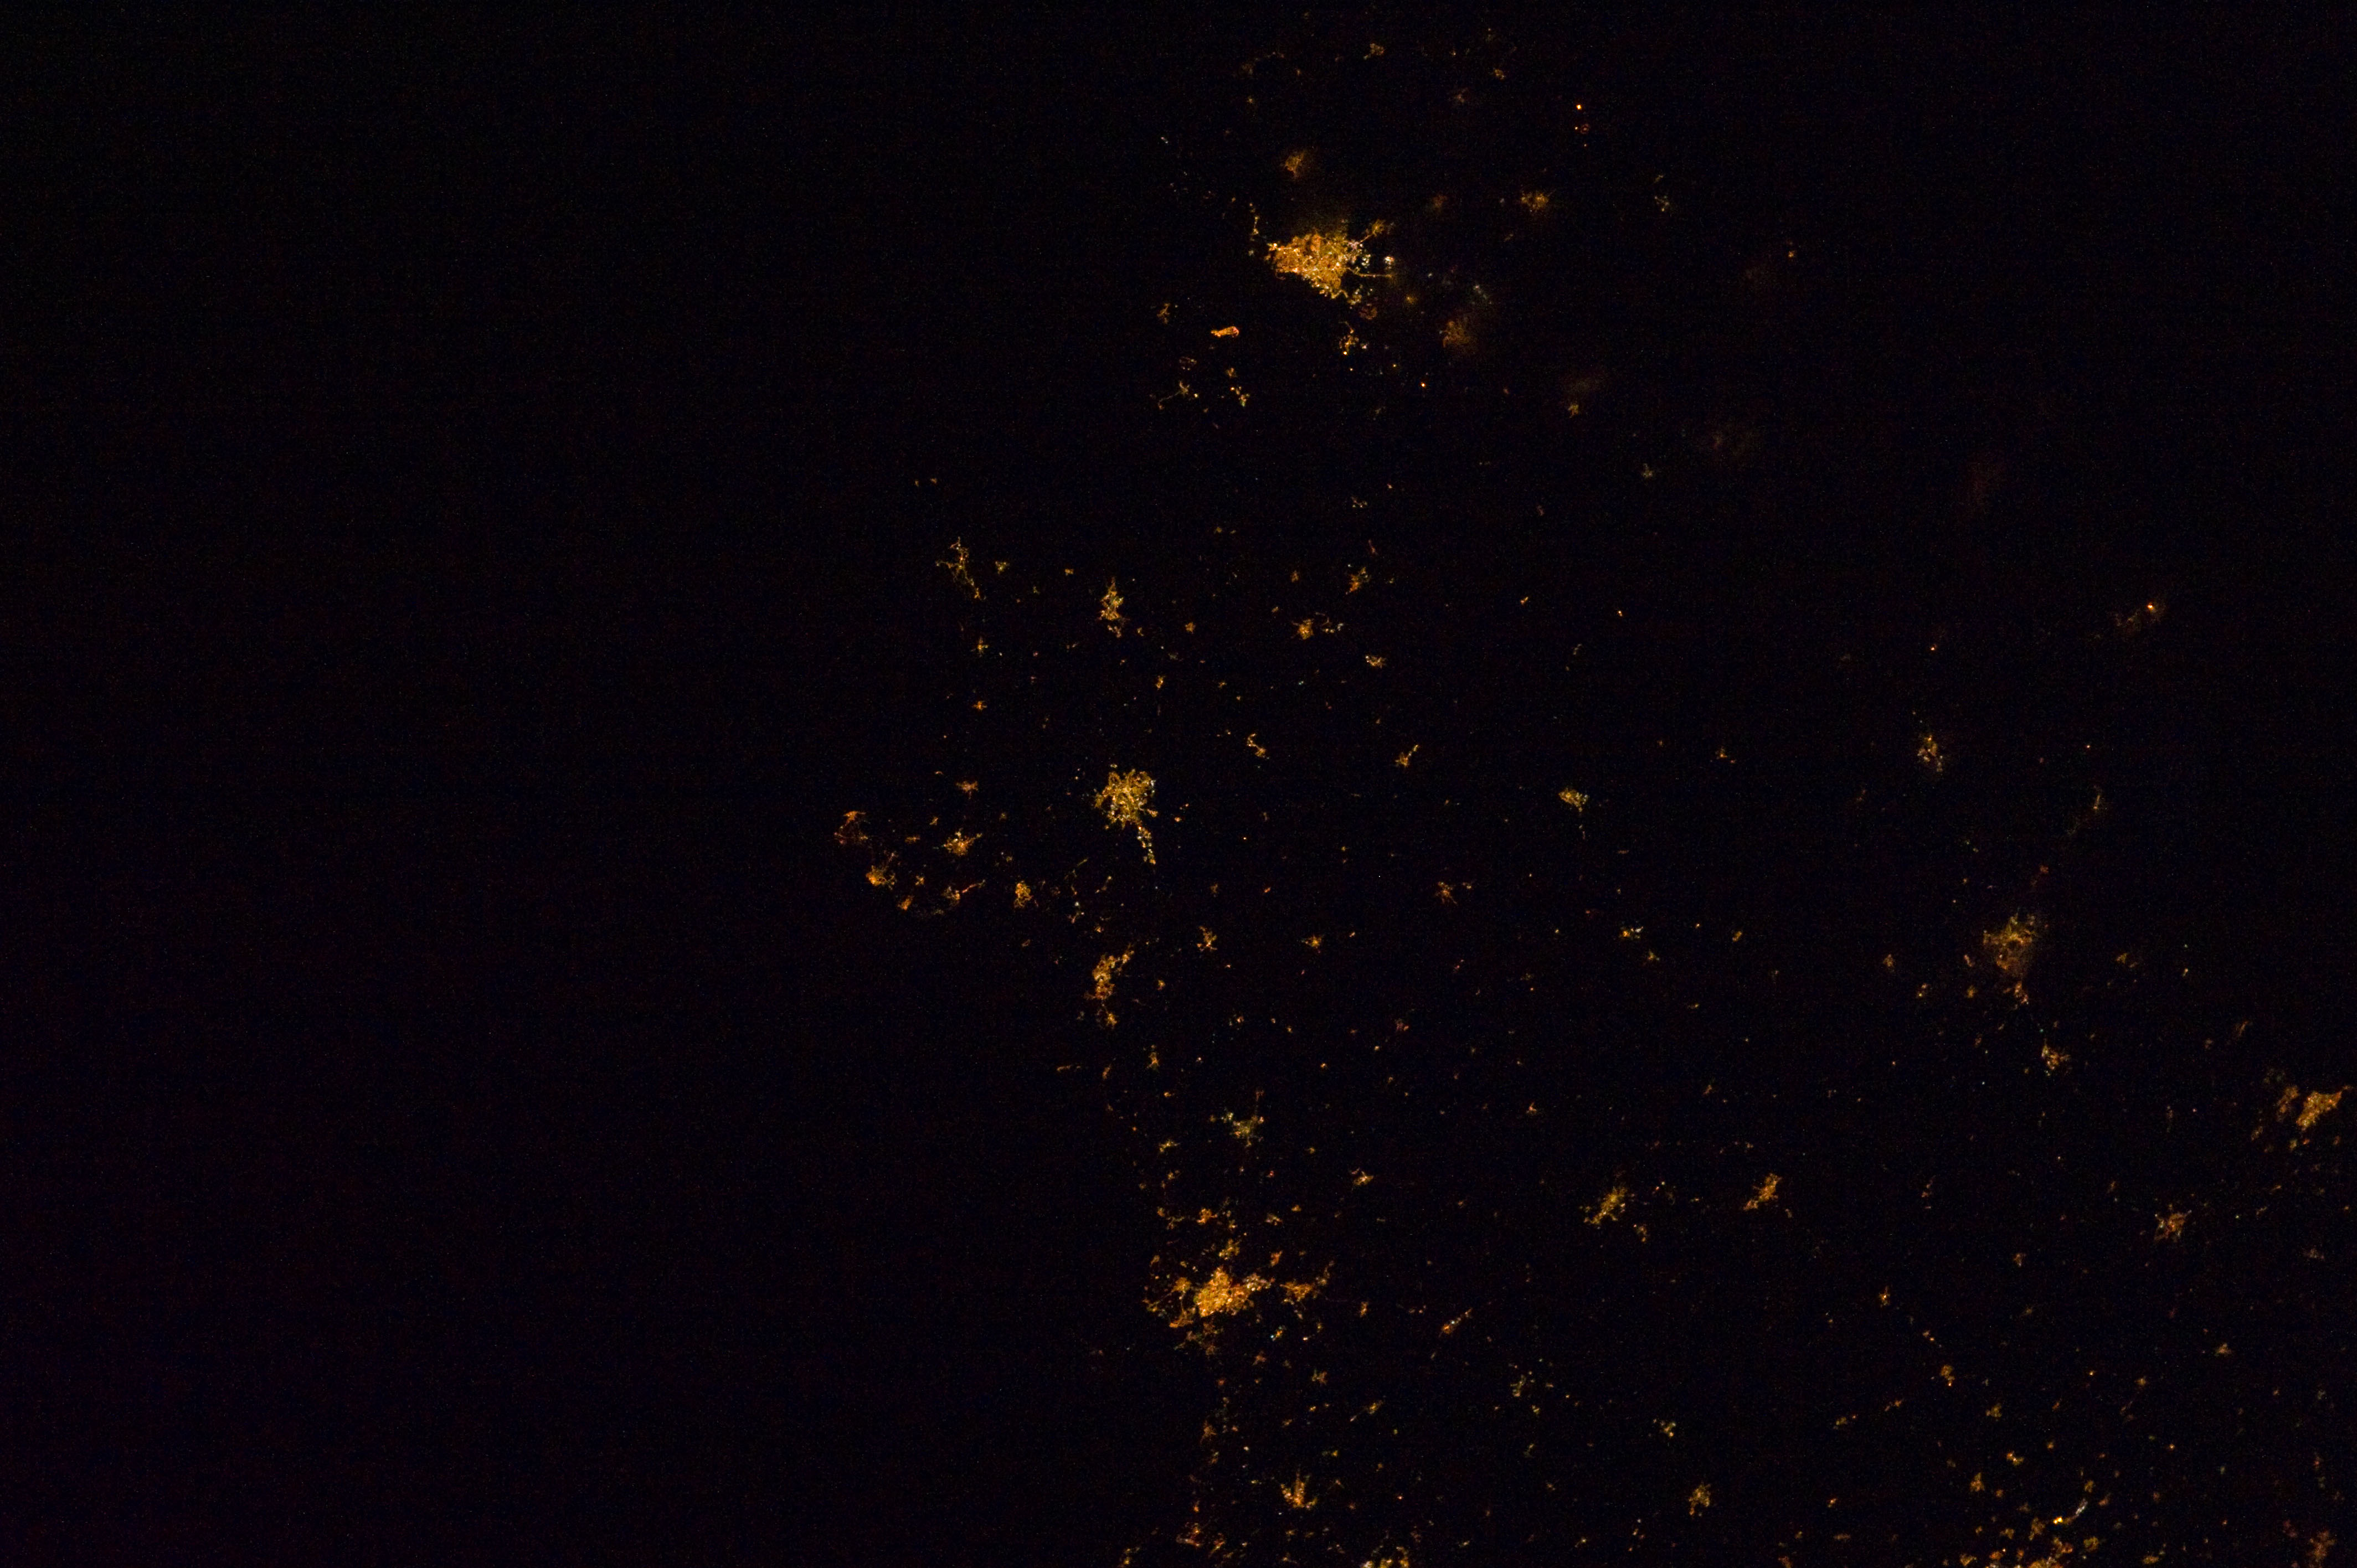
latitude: 48.3
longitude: -4.5
